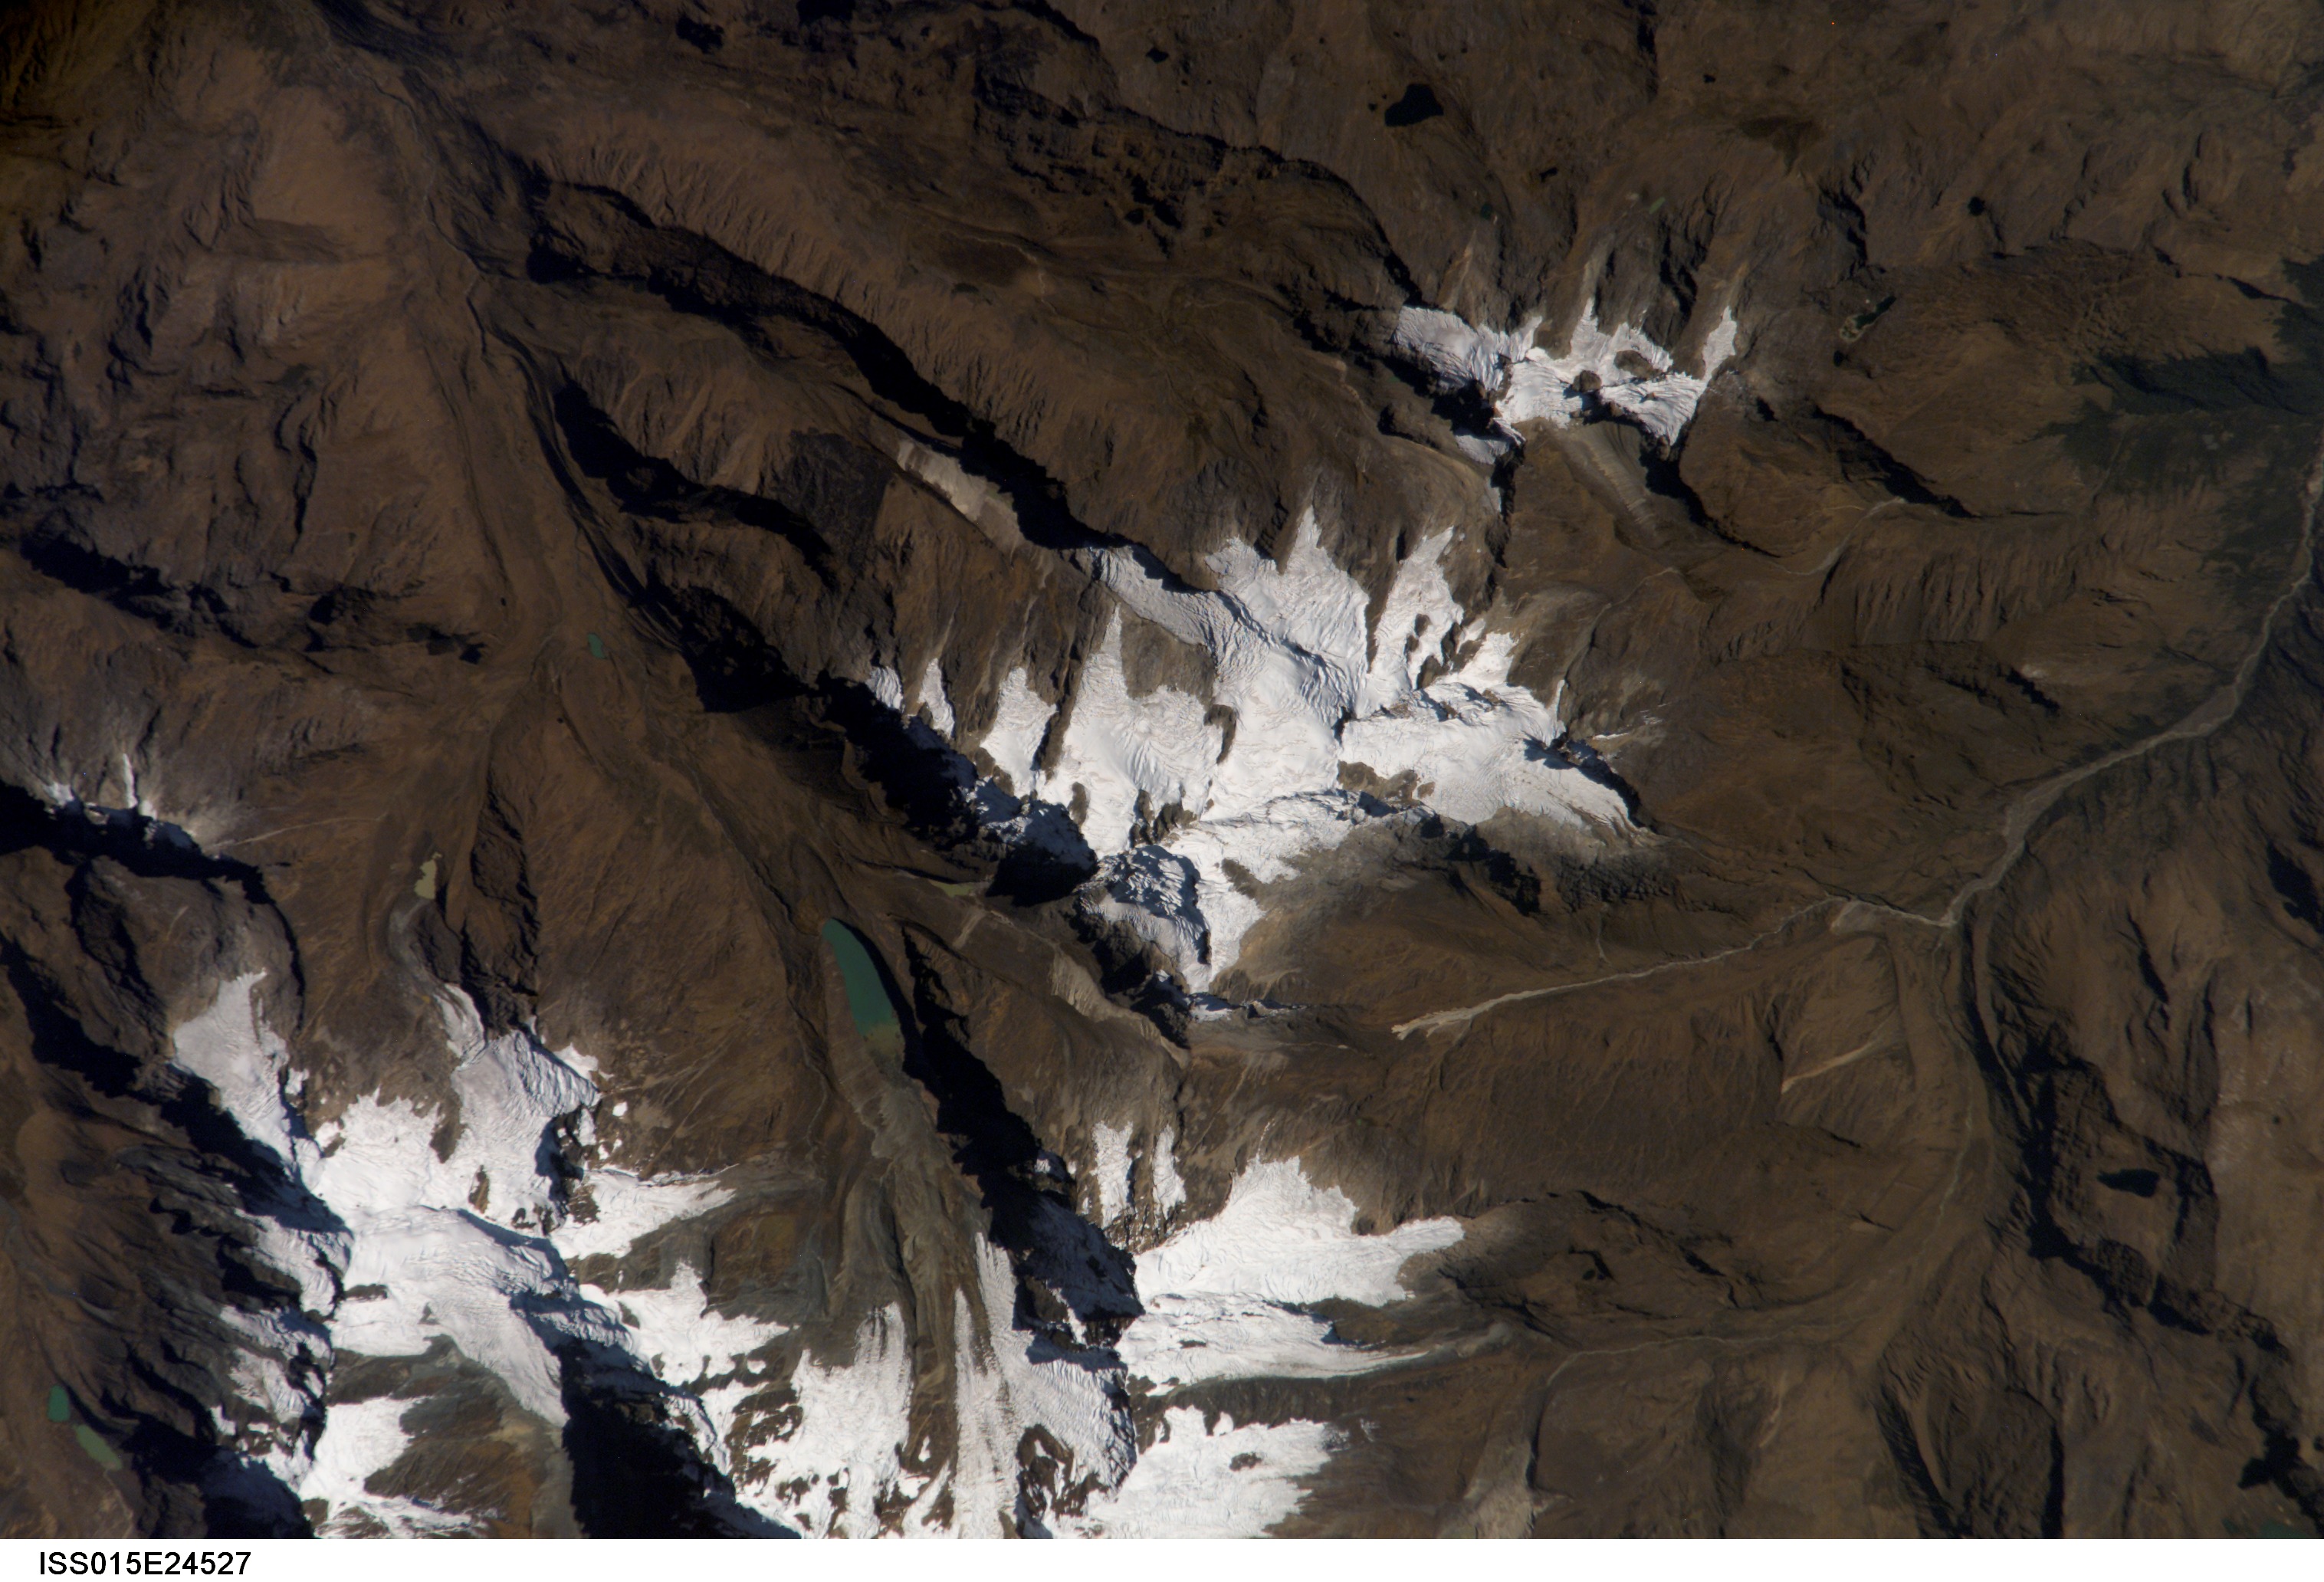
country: PERU
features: CORDILLERA VILCABAMBA, GL., L.
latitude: -13.3
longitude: -72.8
